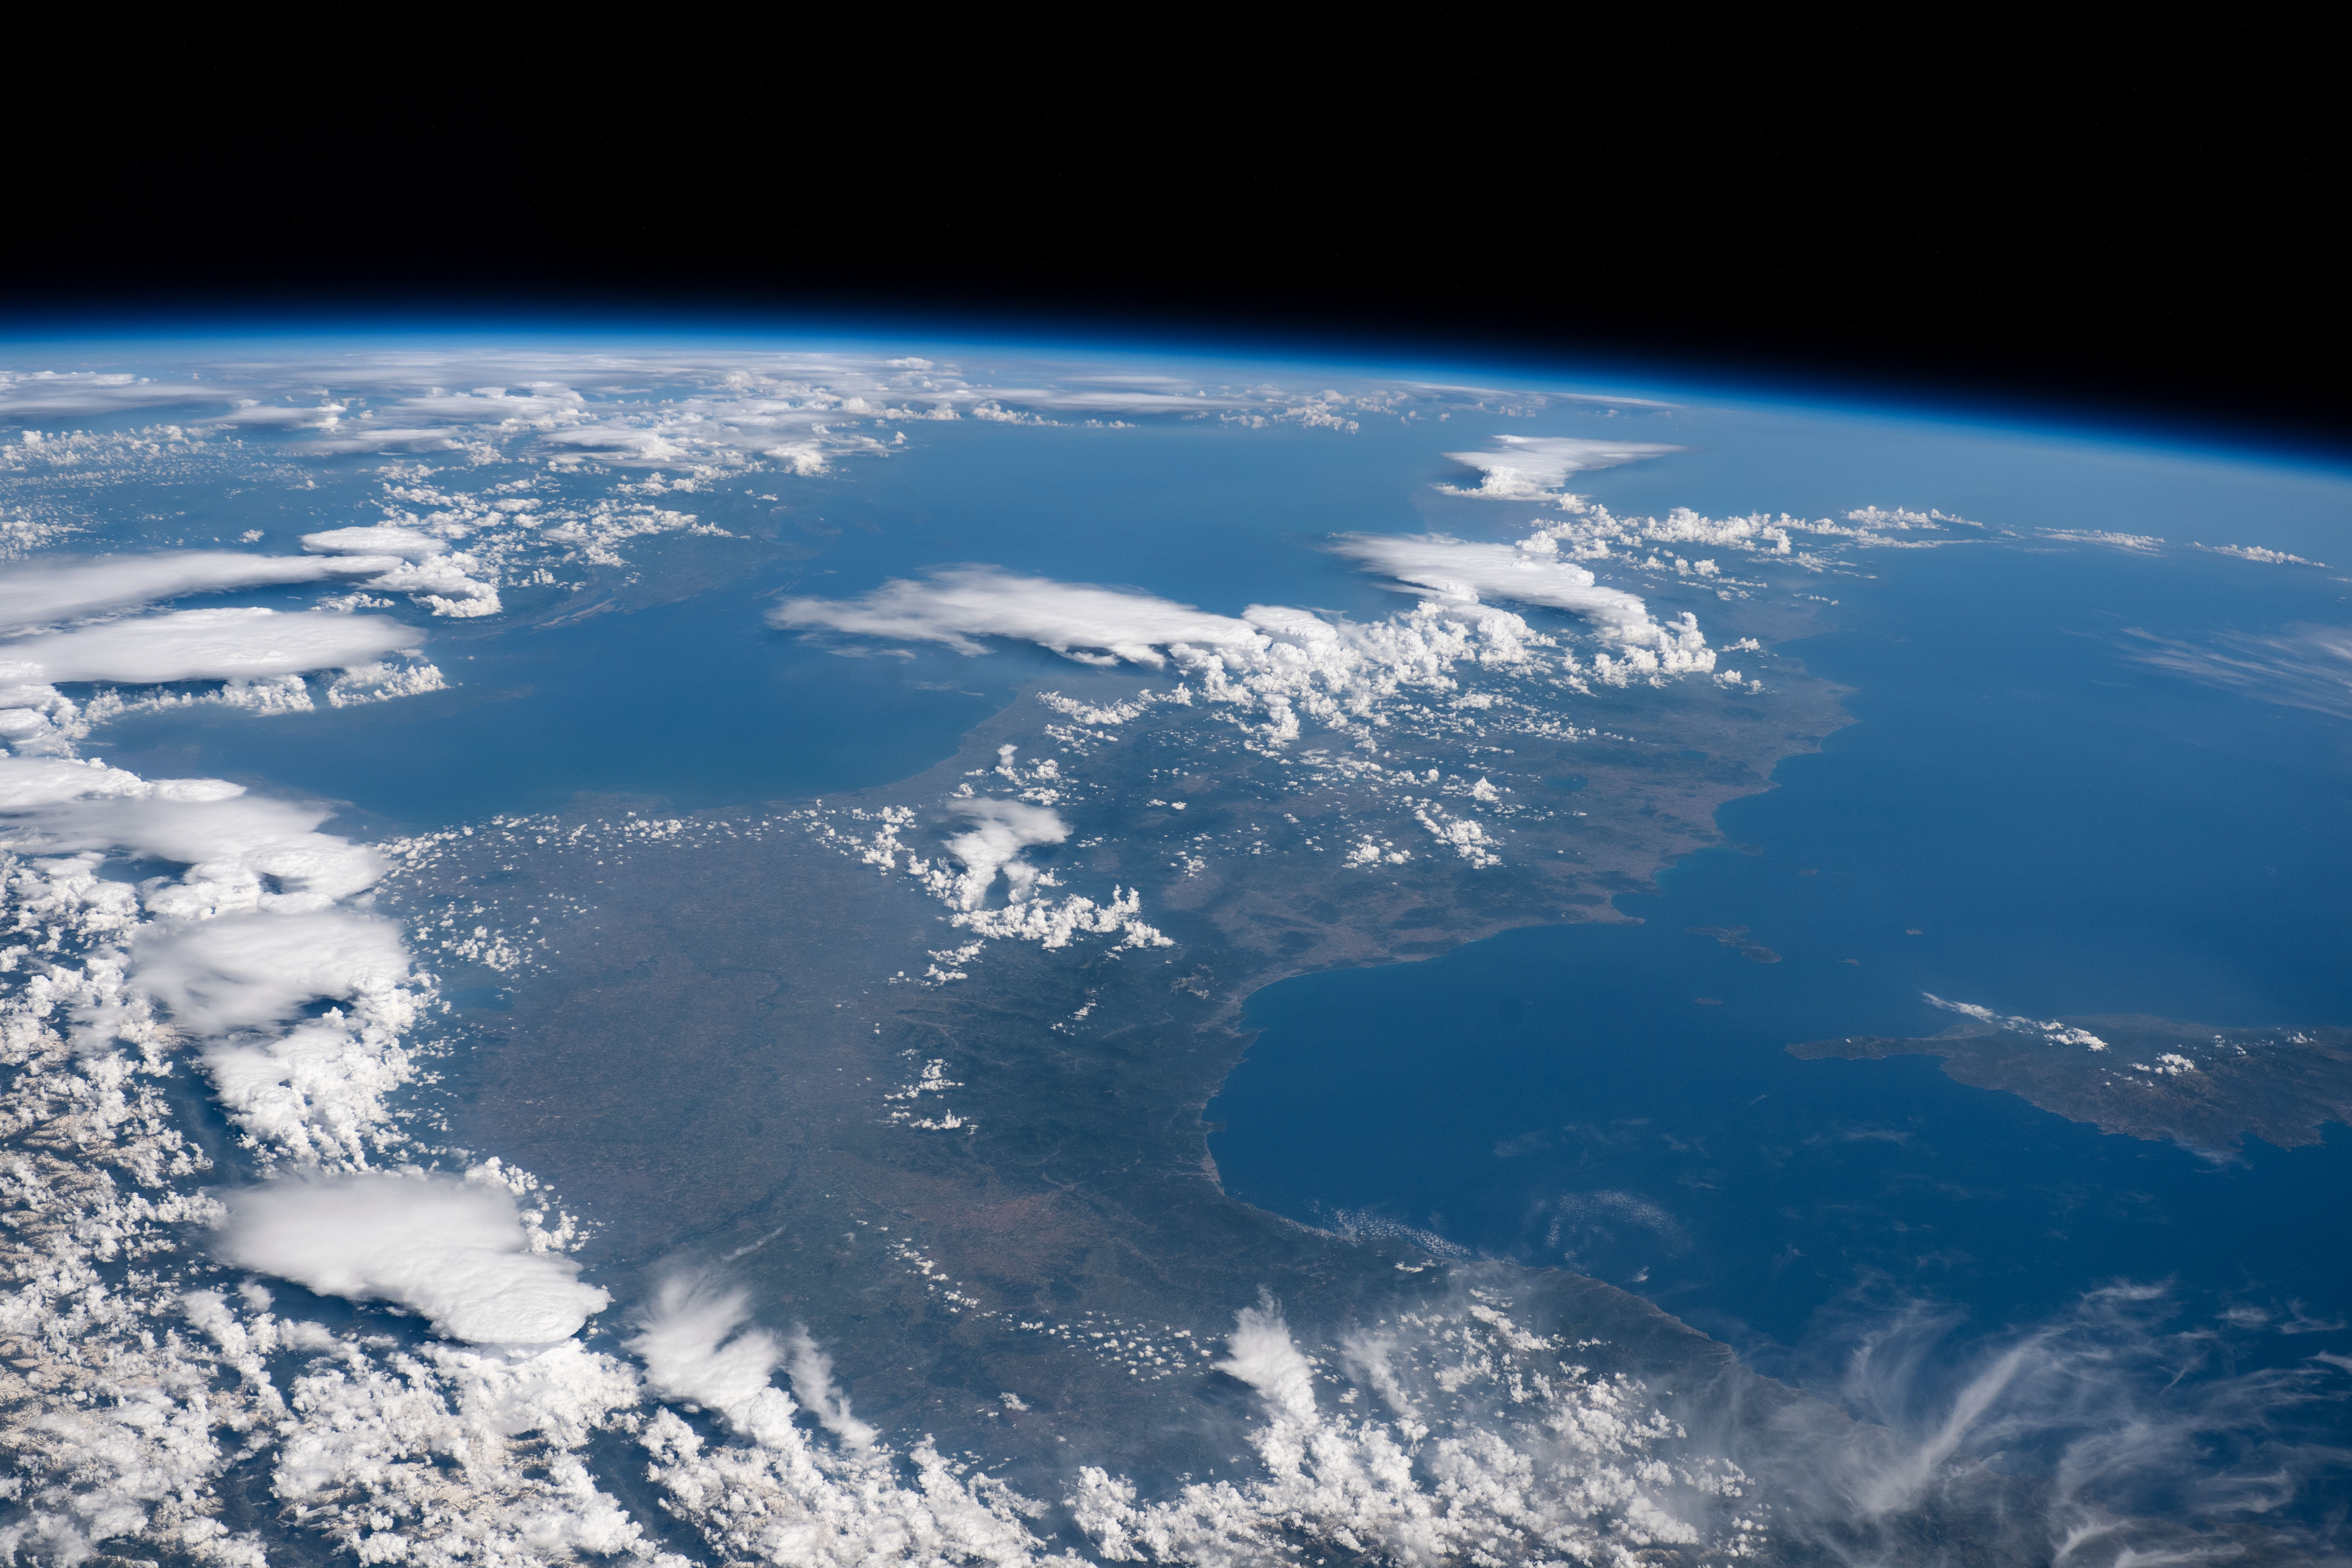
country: ITALY
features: TUSCANY, BORGO SAN LORENZO, PONTASSIEVE, RUFINA
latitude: 43.9
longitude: 11.4
